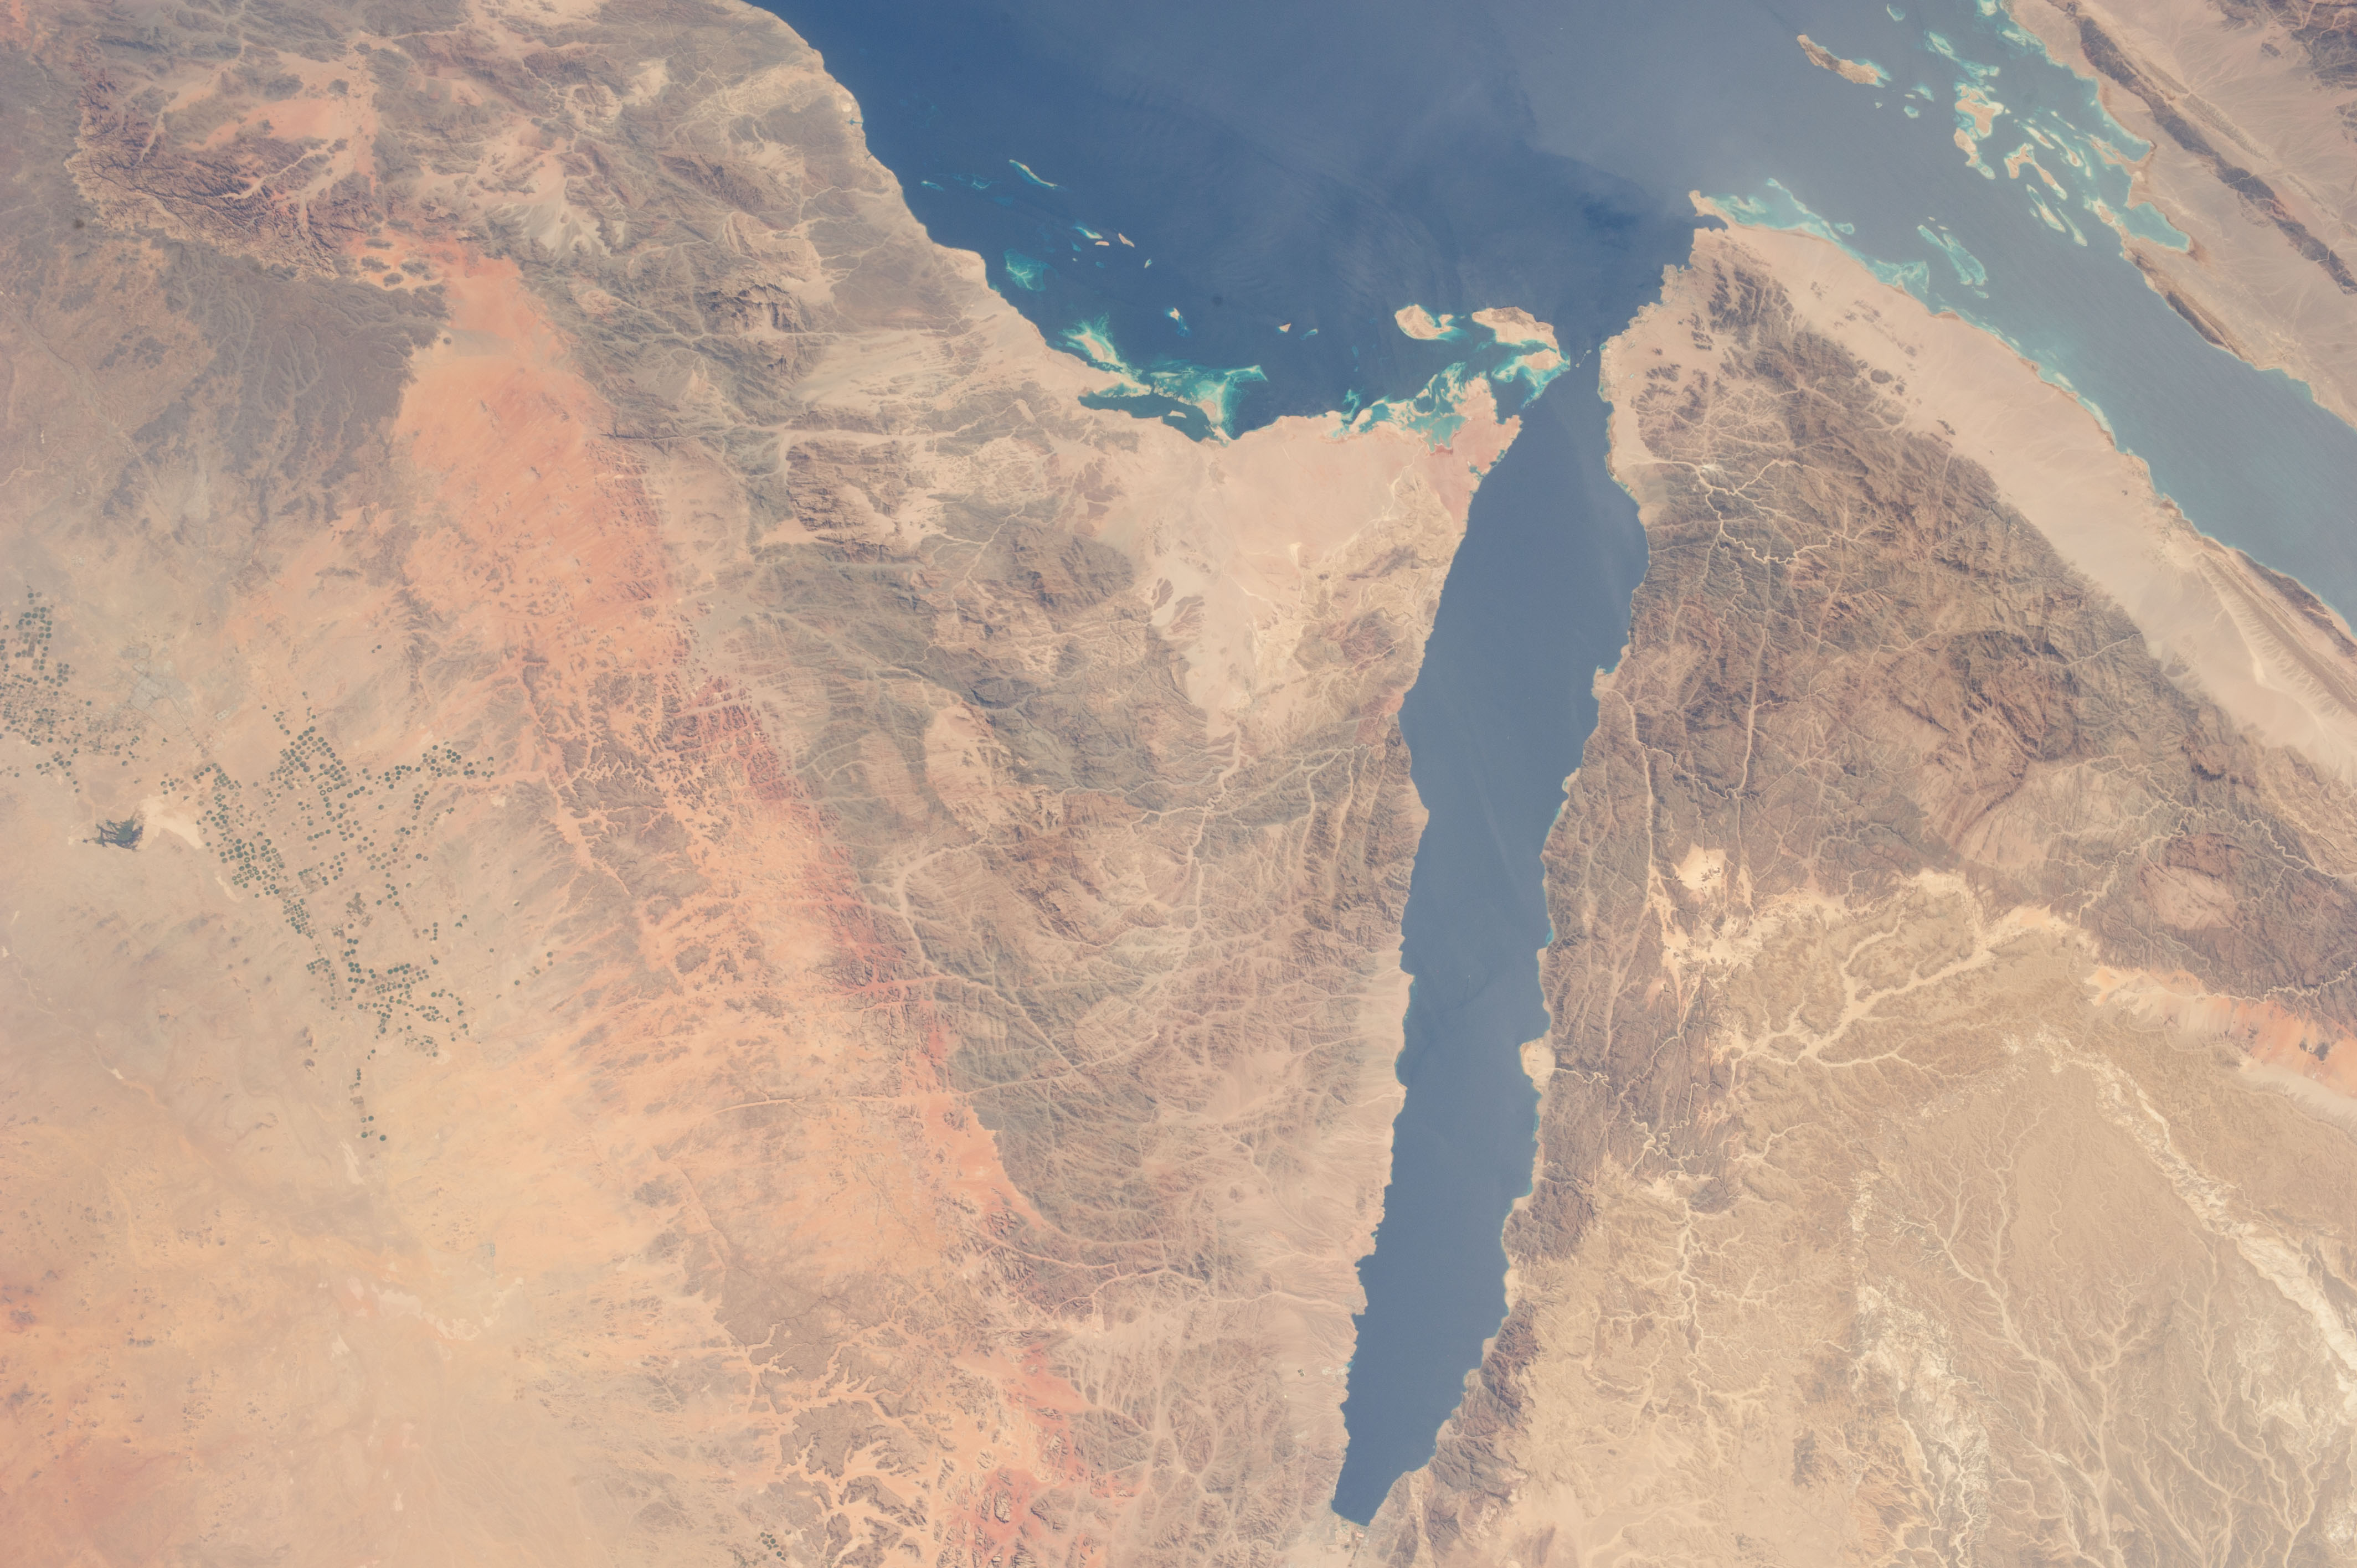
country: SAUDI_ARABIA
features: GULF OF AQABA, JABAL AL-LAWZ, RED SEA, JEBEL SHAR, MOUNTAINS, COAST, DESERT, AGRICULTURE, PIVOT IRRIGATION, SUEZ GULF, SINAI PENINSULA, MOUNT CATHERINE
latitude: 28.6
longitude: 35.1
